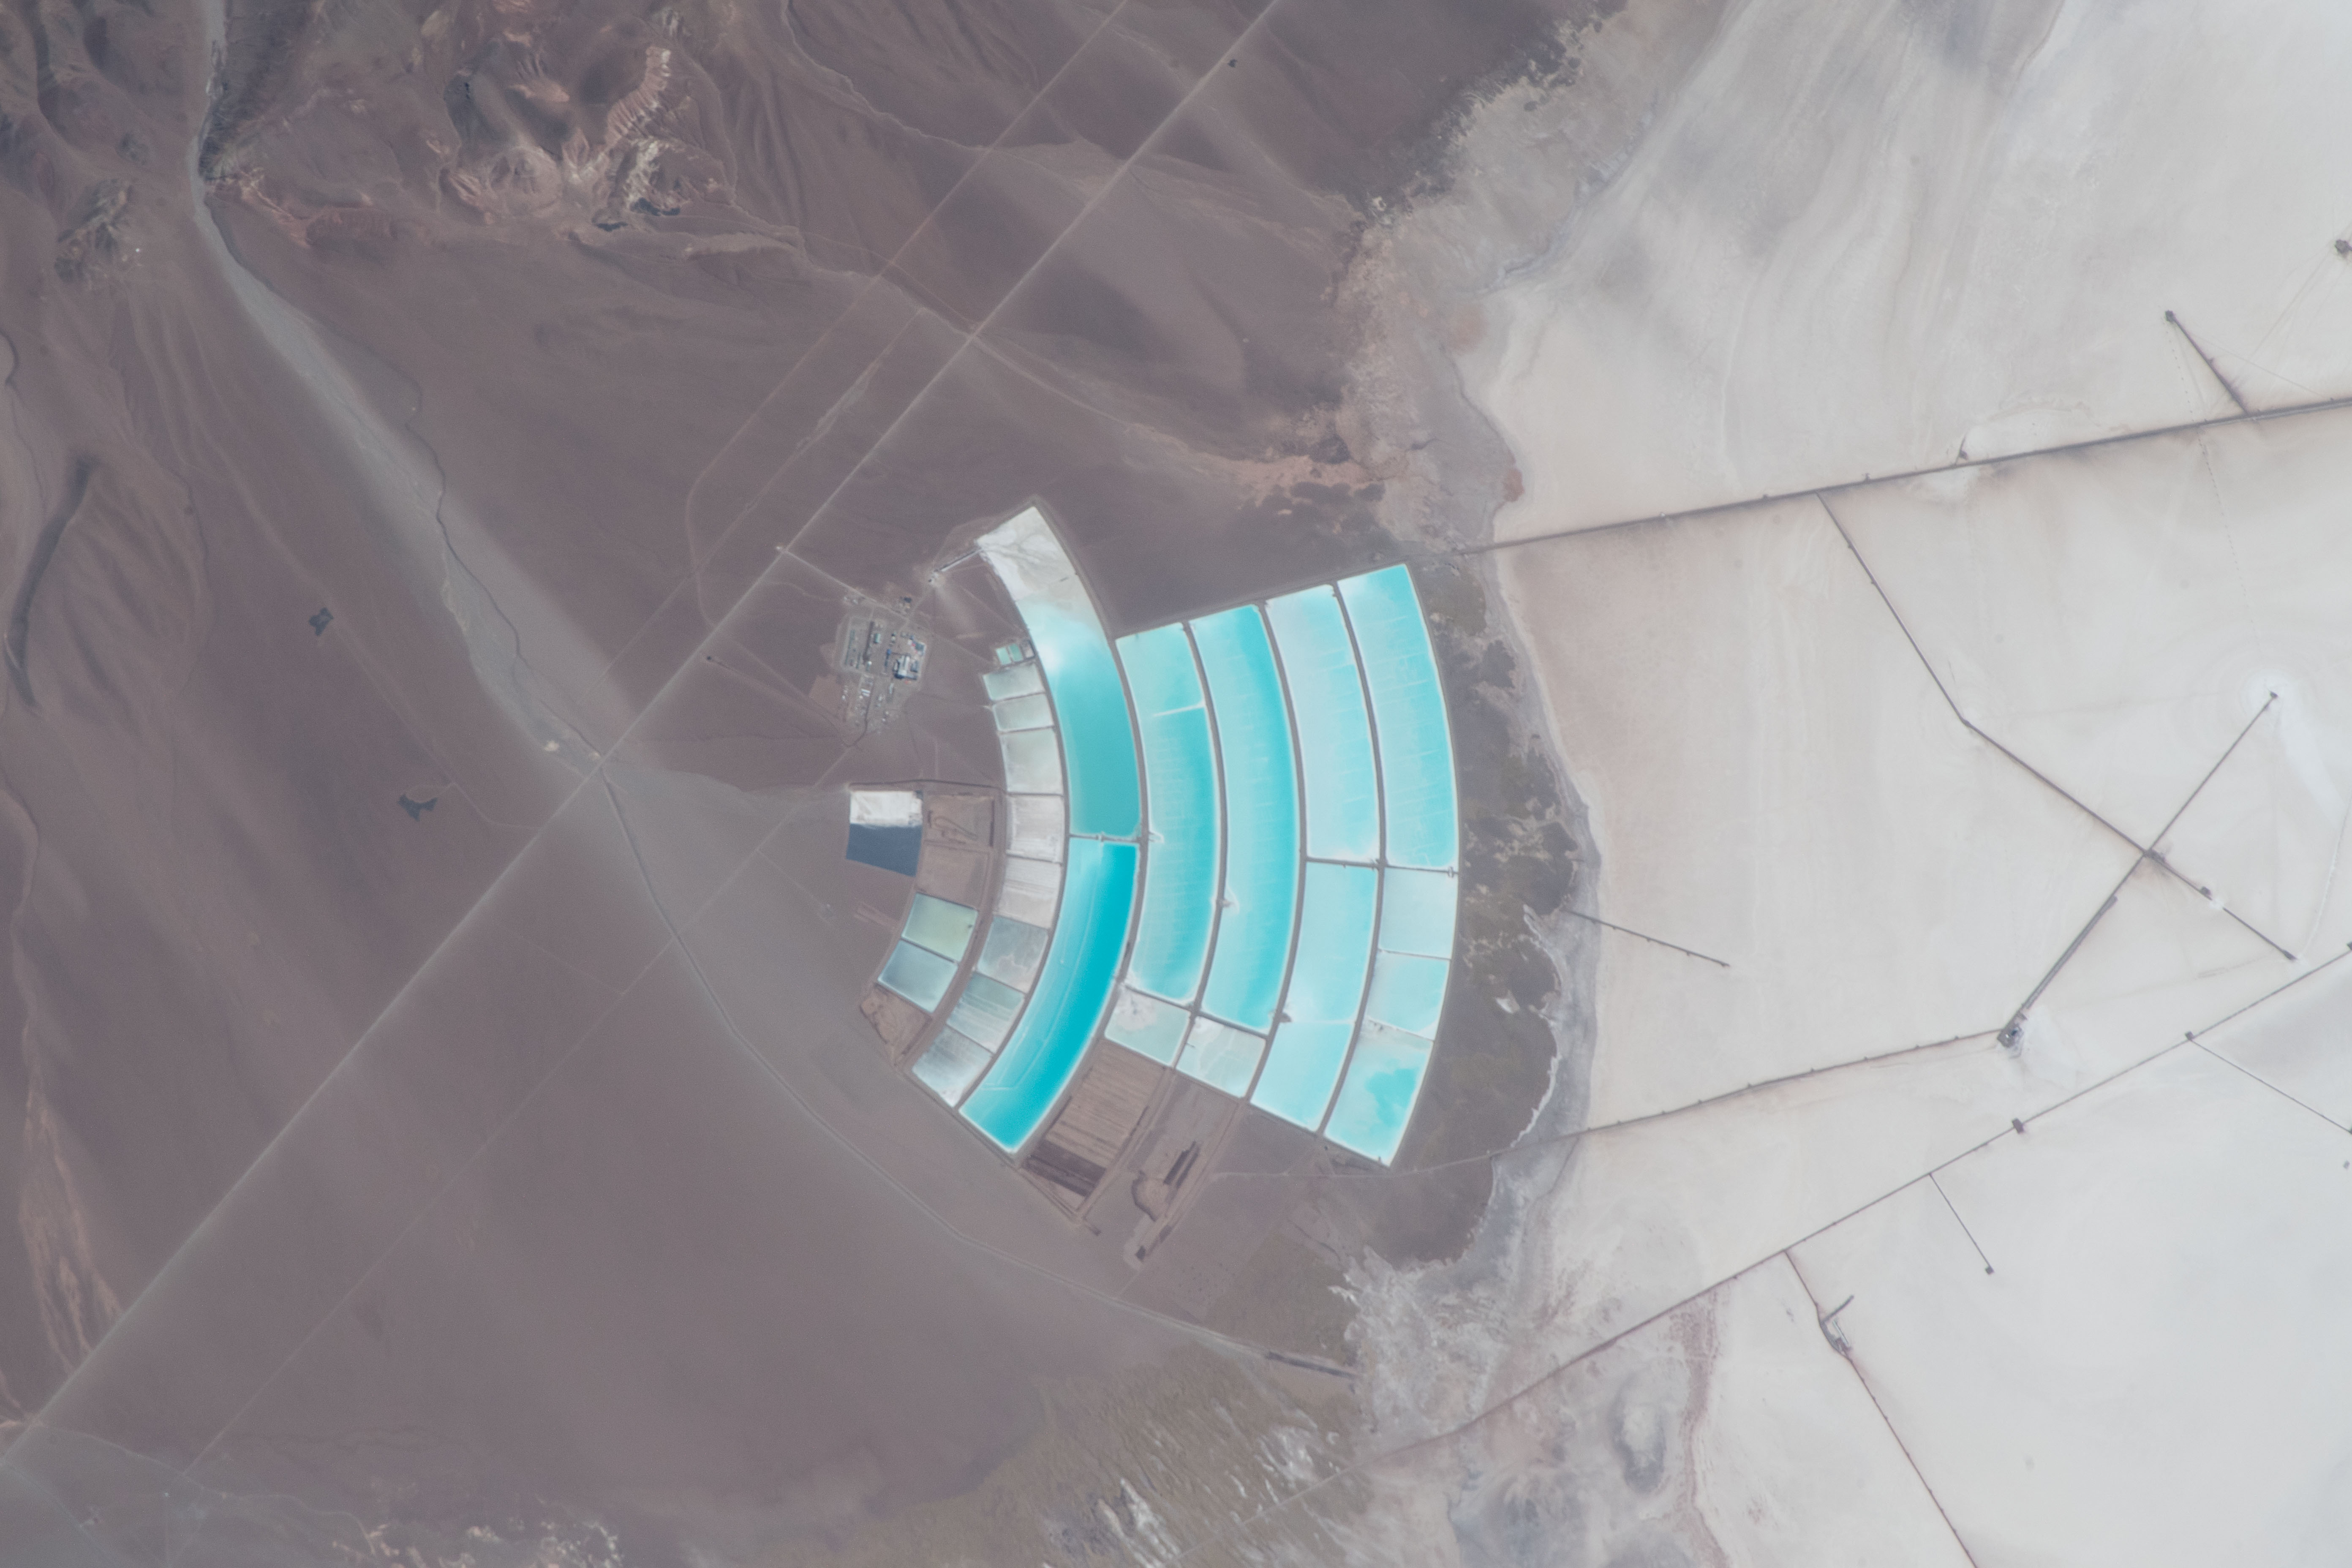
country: ARGENTINA
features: ZAPALERI, NEVADO QUEVA, EDUARDO AVAROA ANDEAN FAUNA NATIONAL RESERVE
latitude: -23.6
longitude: -66.8
